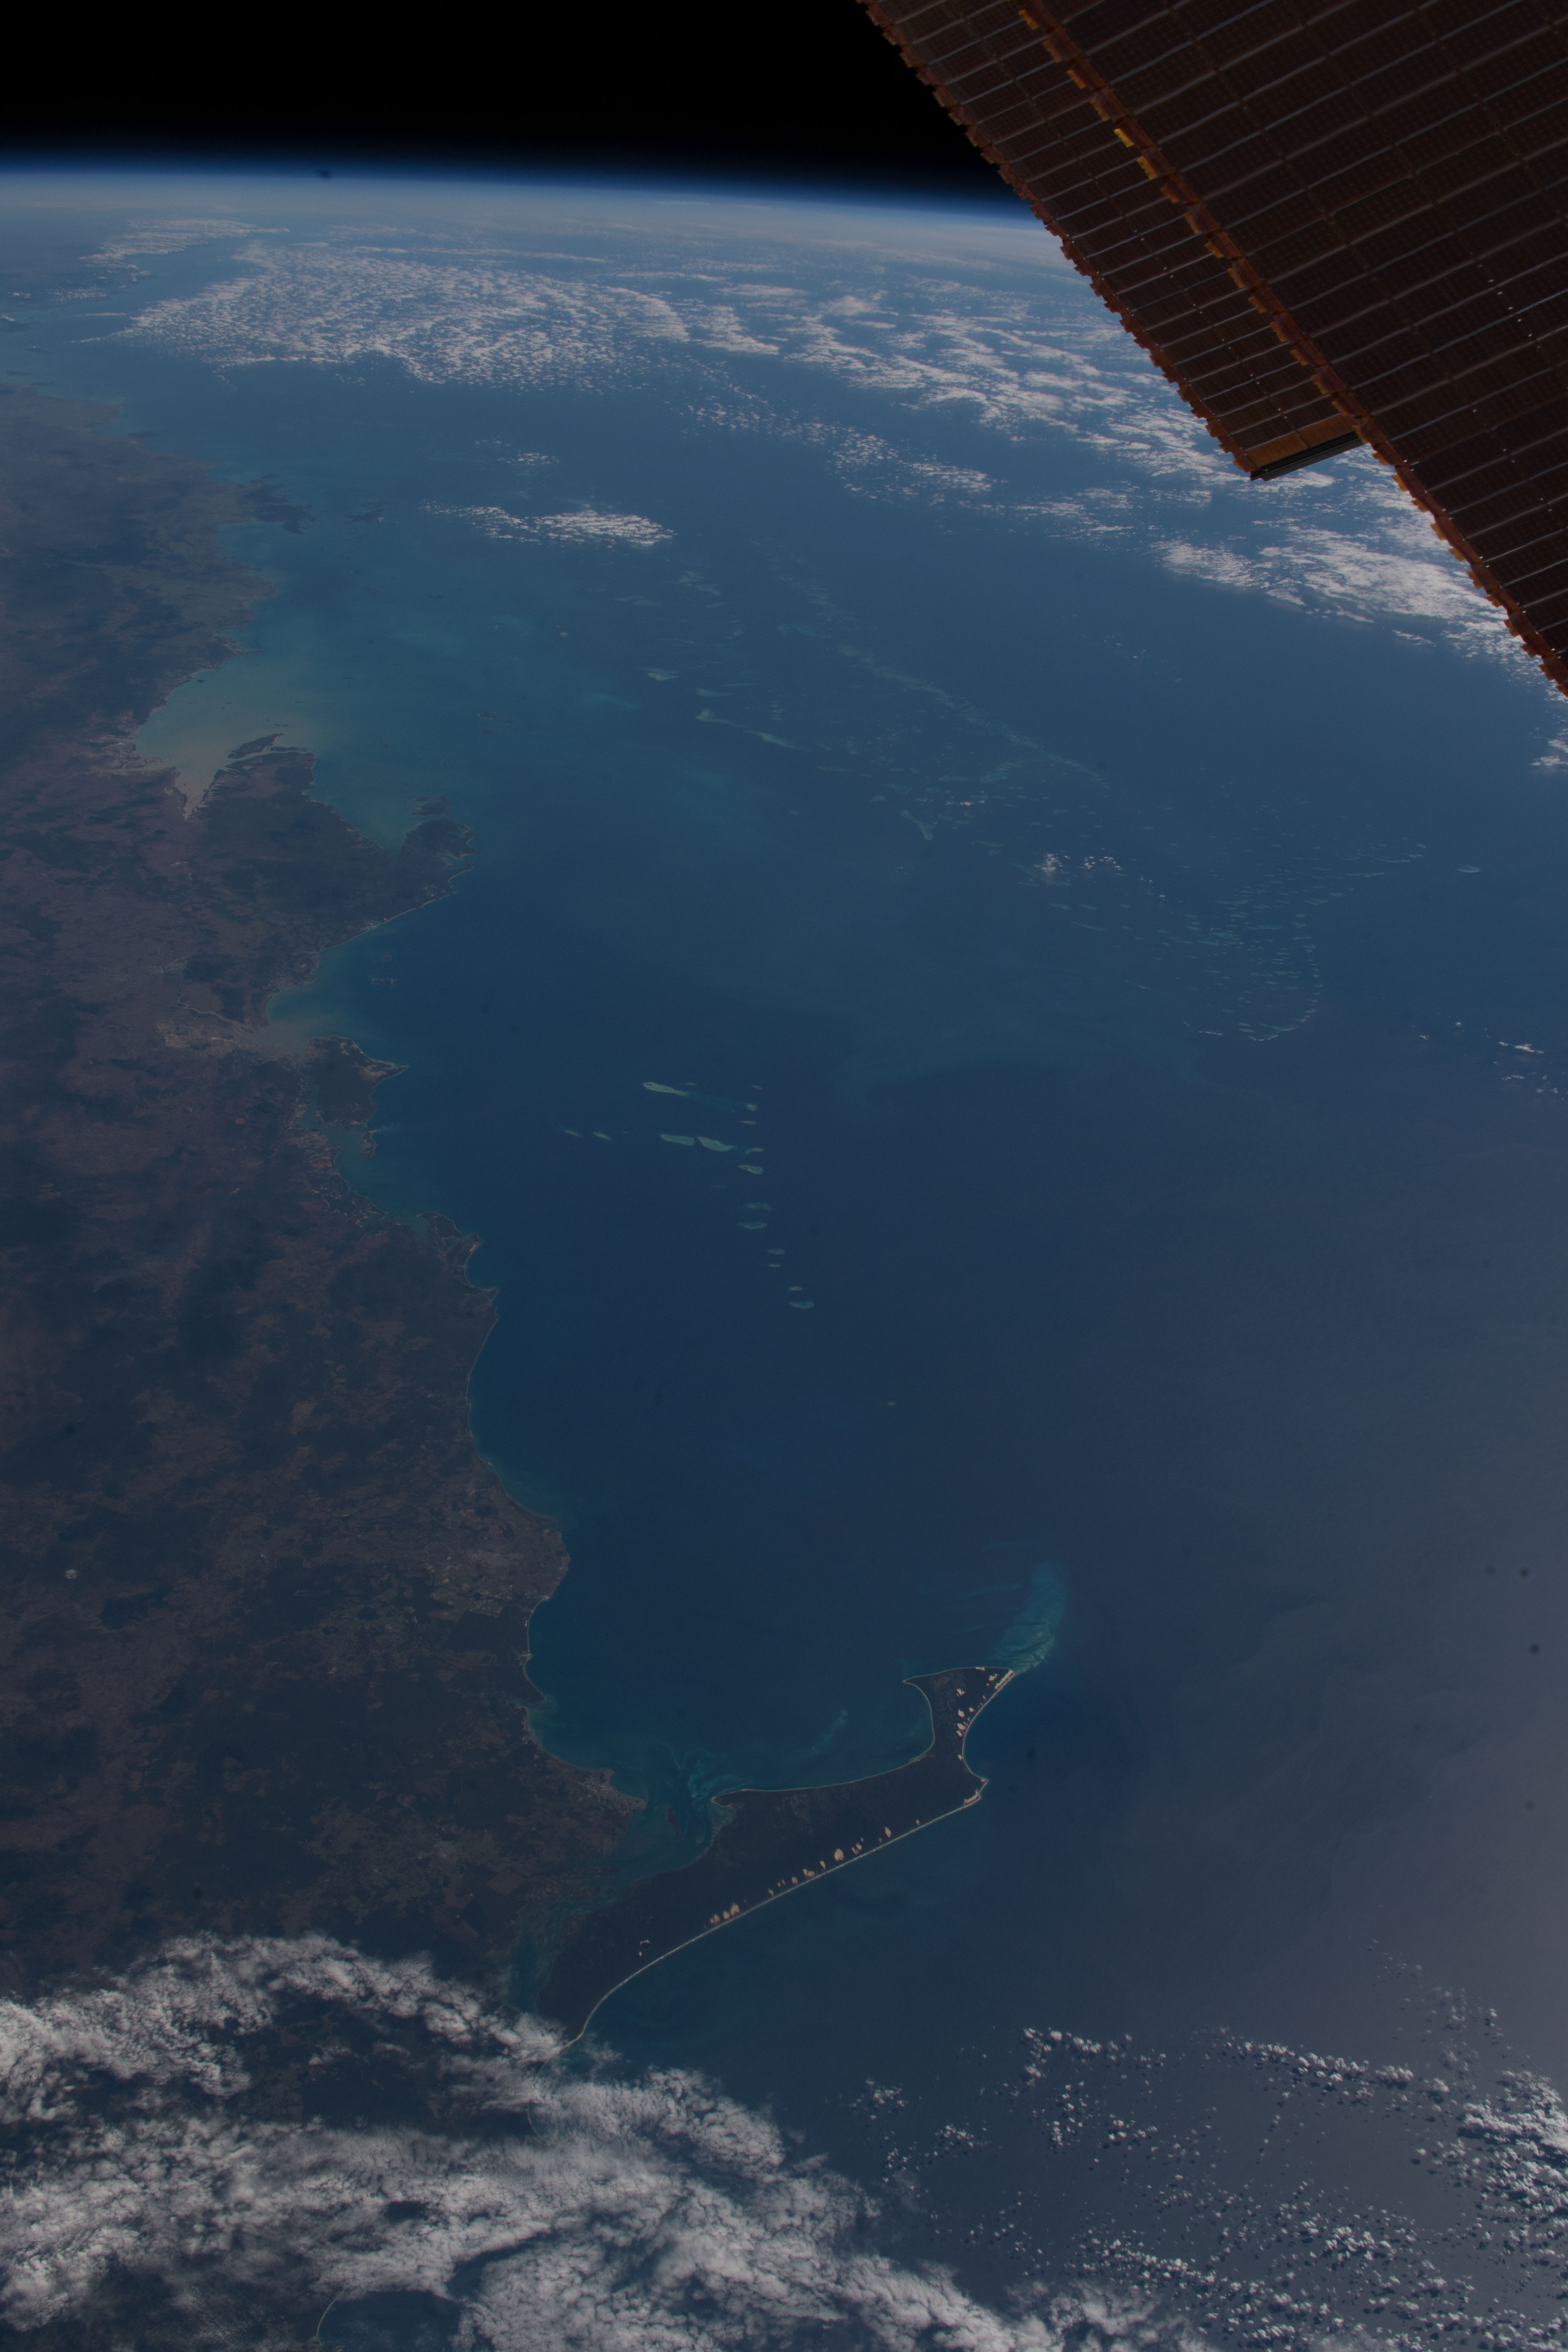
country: AUSTRALIA-Q
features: FRASER ISLAND, PACIFIC OCEAN, ROCKHAMPTON, HERON REEF, EARTH LIMB
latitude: -23.5
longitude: 152.2
